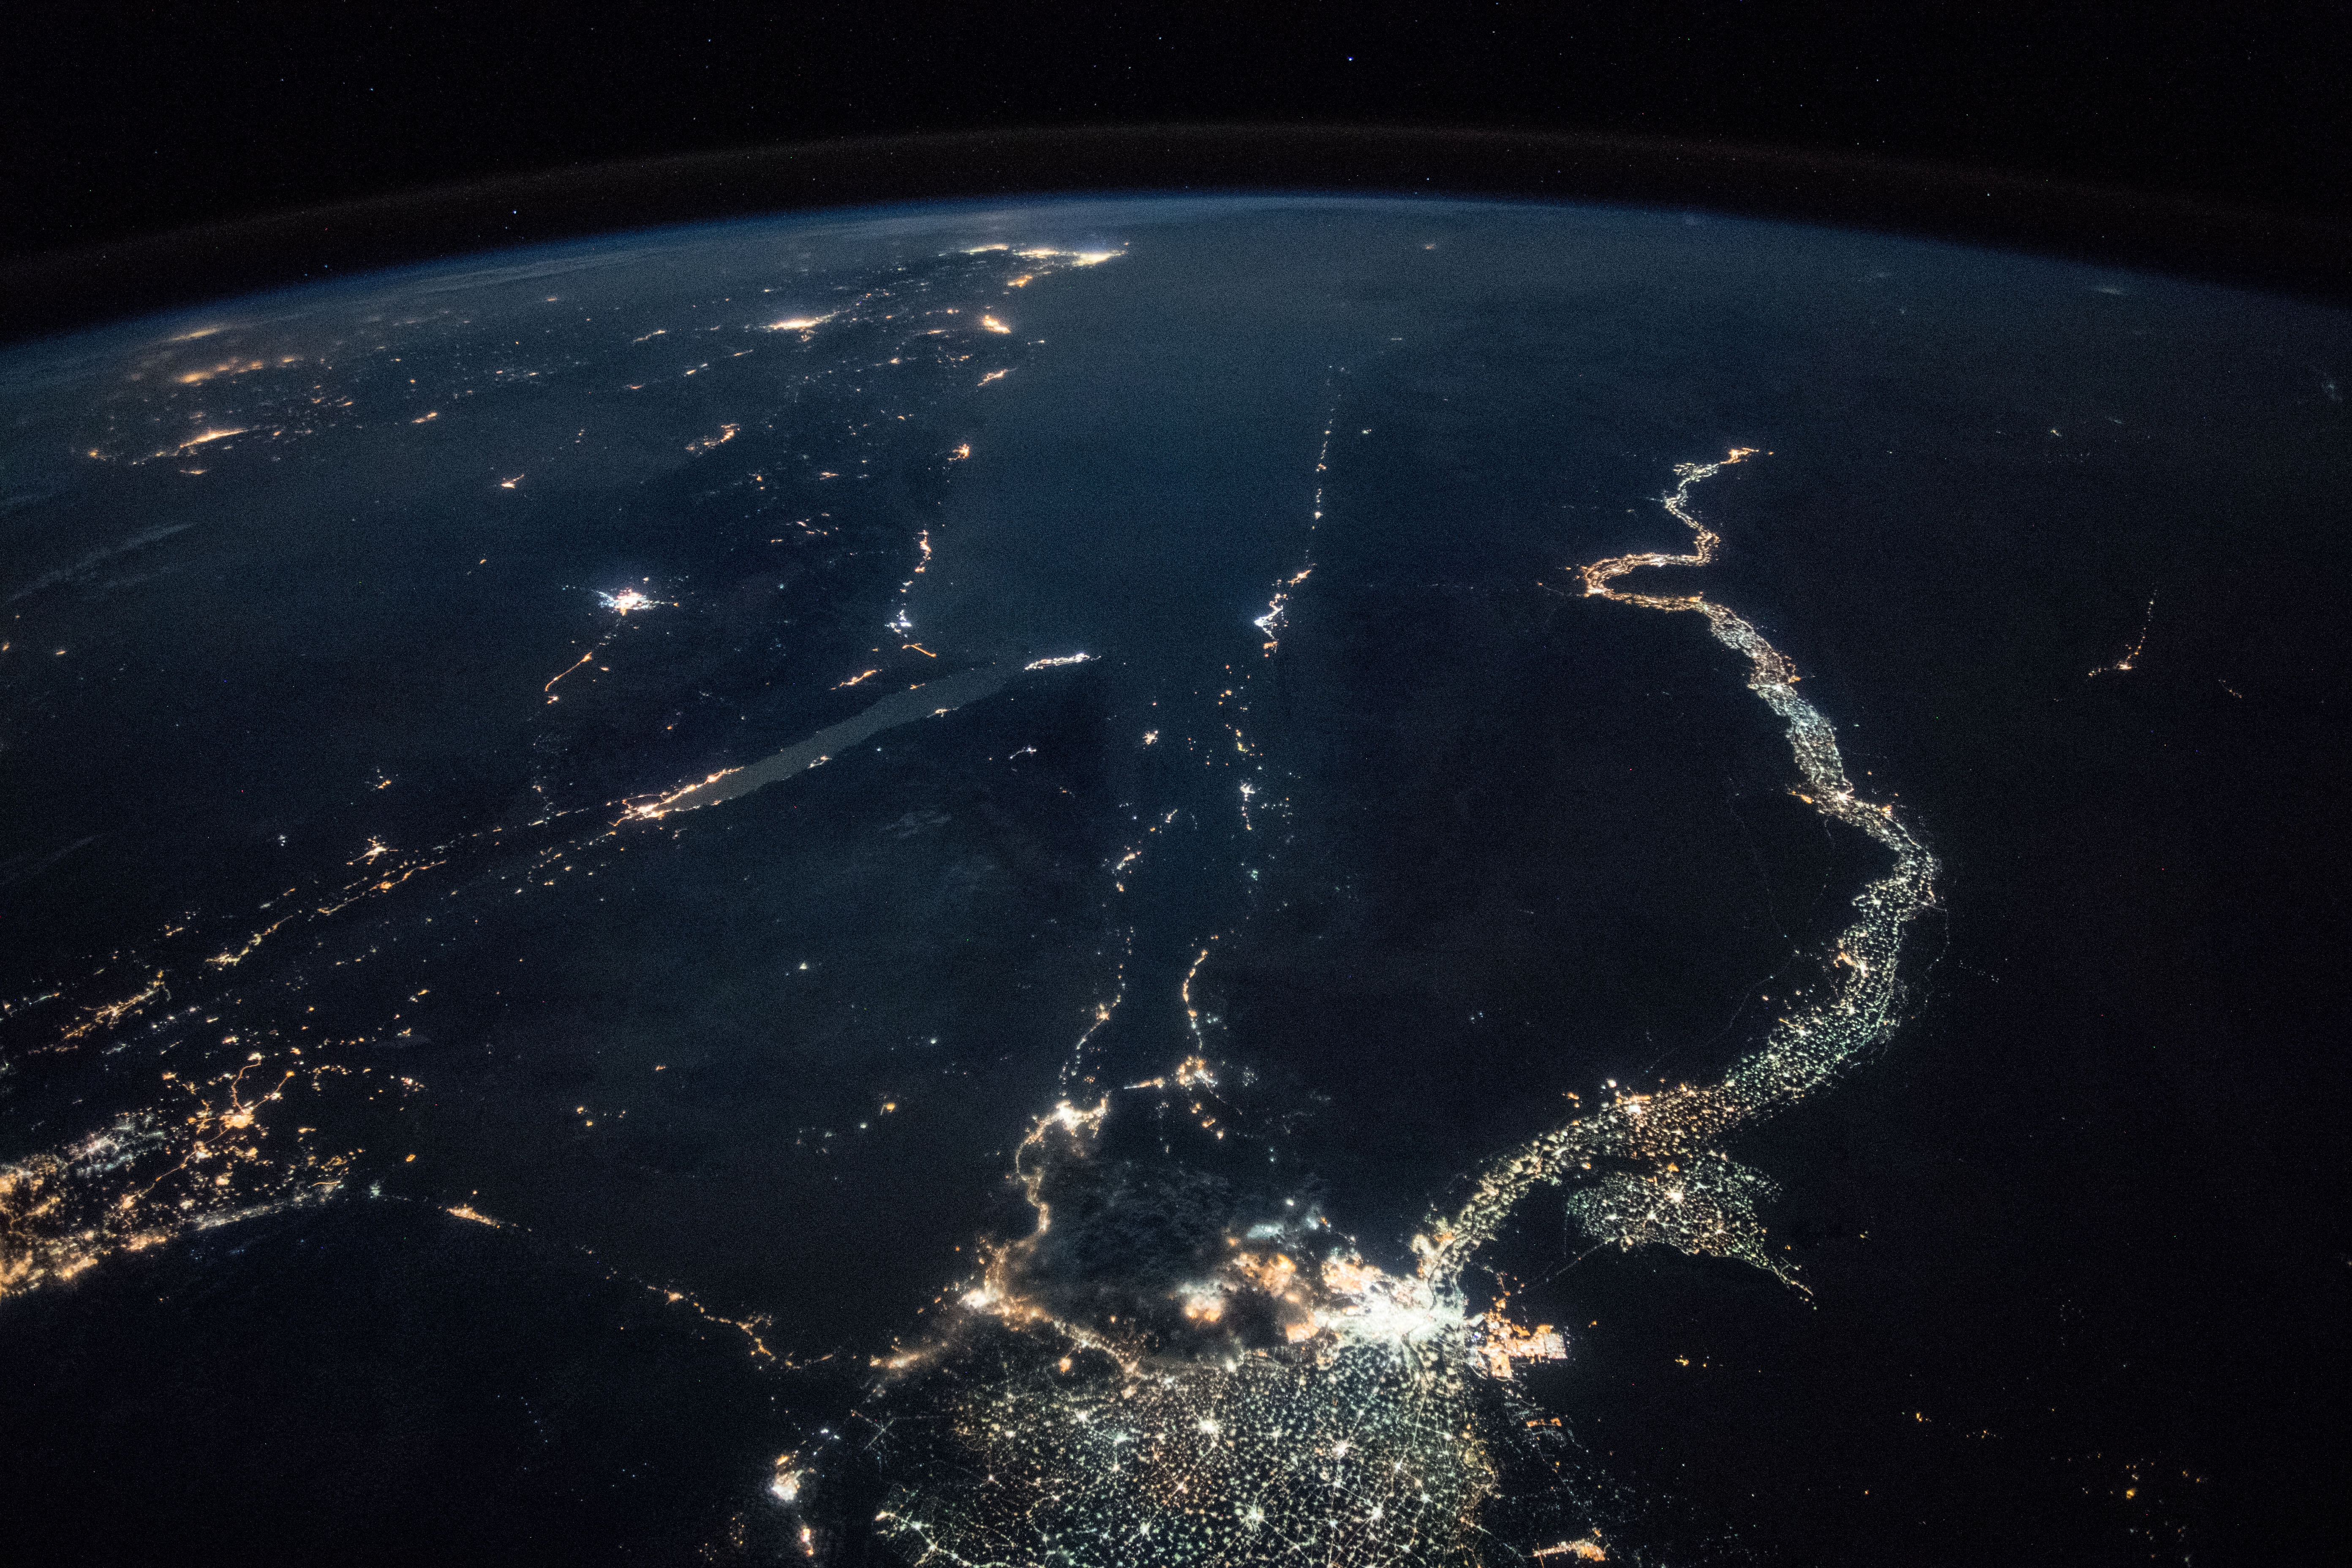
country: EGYPT
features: CAIRO CITY, GULF OF SUEZ, GULF OF AQABA, NEGEV DESERT, SUEZ CITY, ISMAILIA CITY, PORT SAID CITY, NILE DELTA, FAIYUM CITY, WESTERN DESERT, NIGHT, EARTH LIMB
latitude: 28.0
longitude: 33.7
